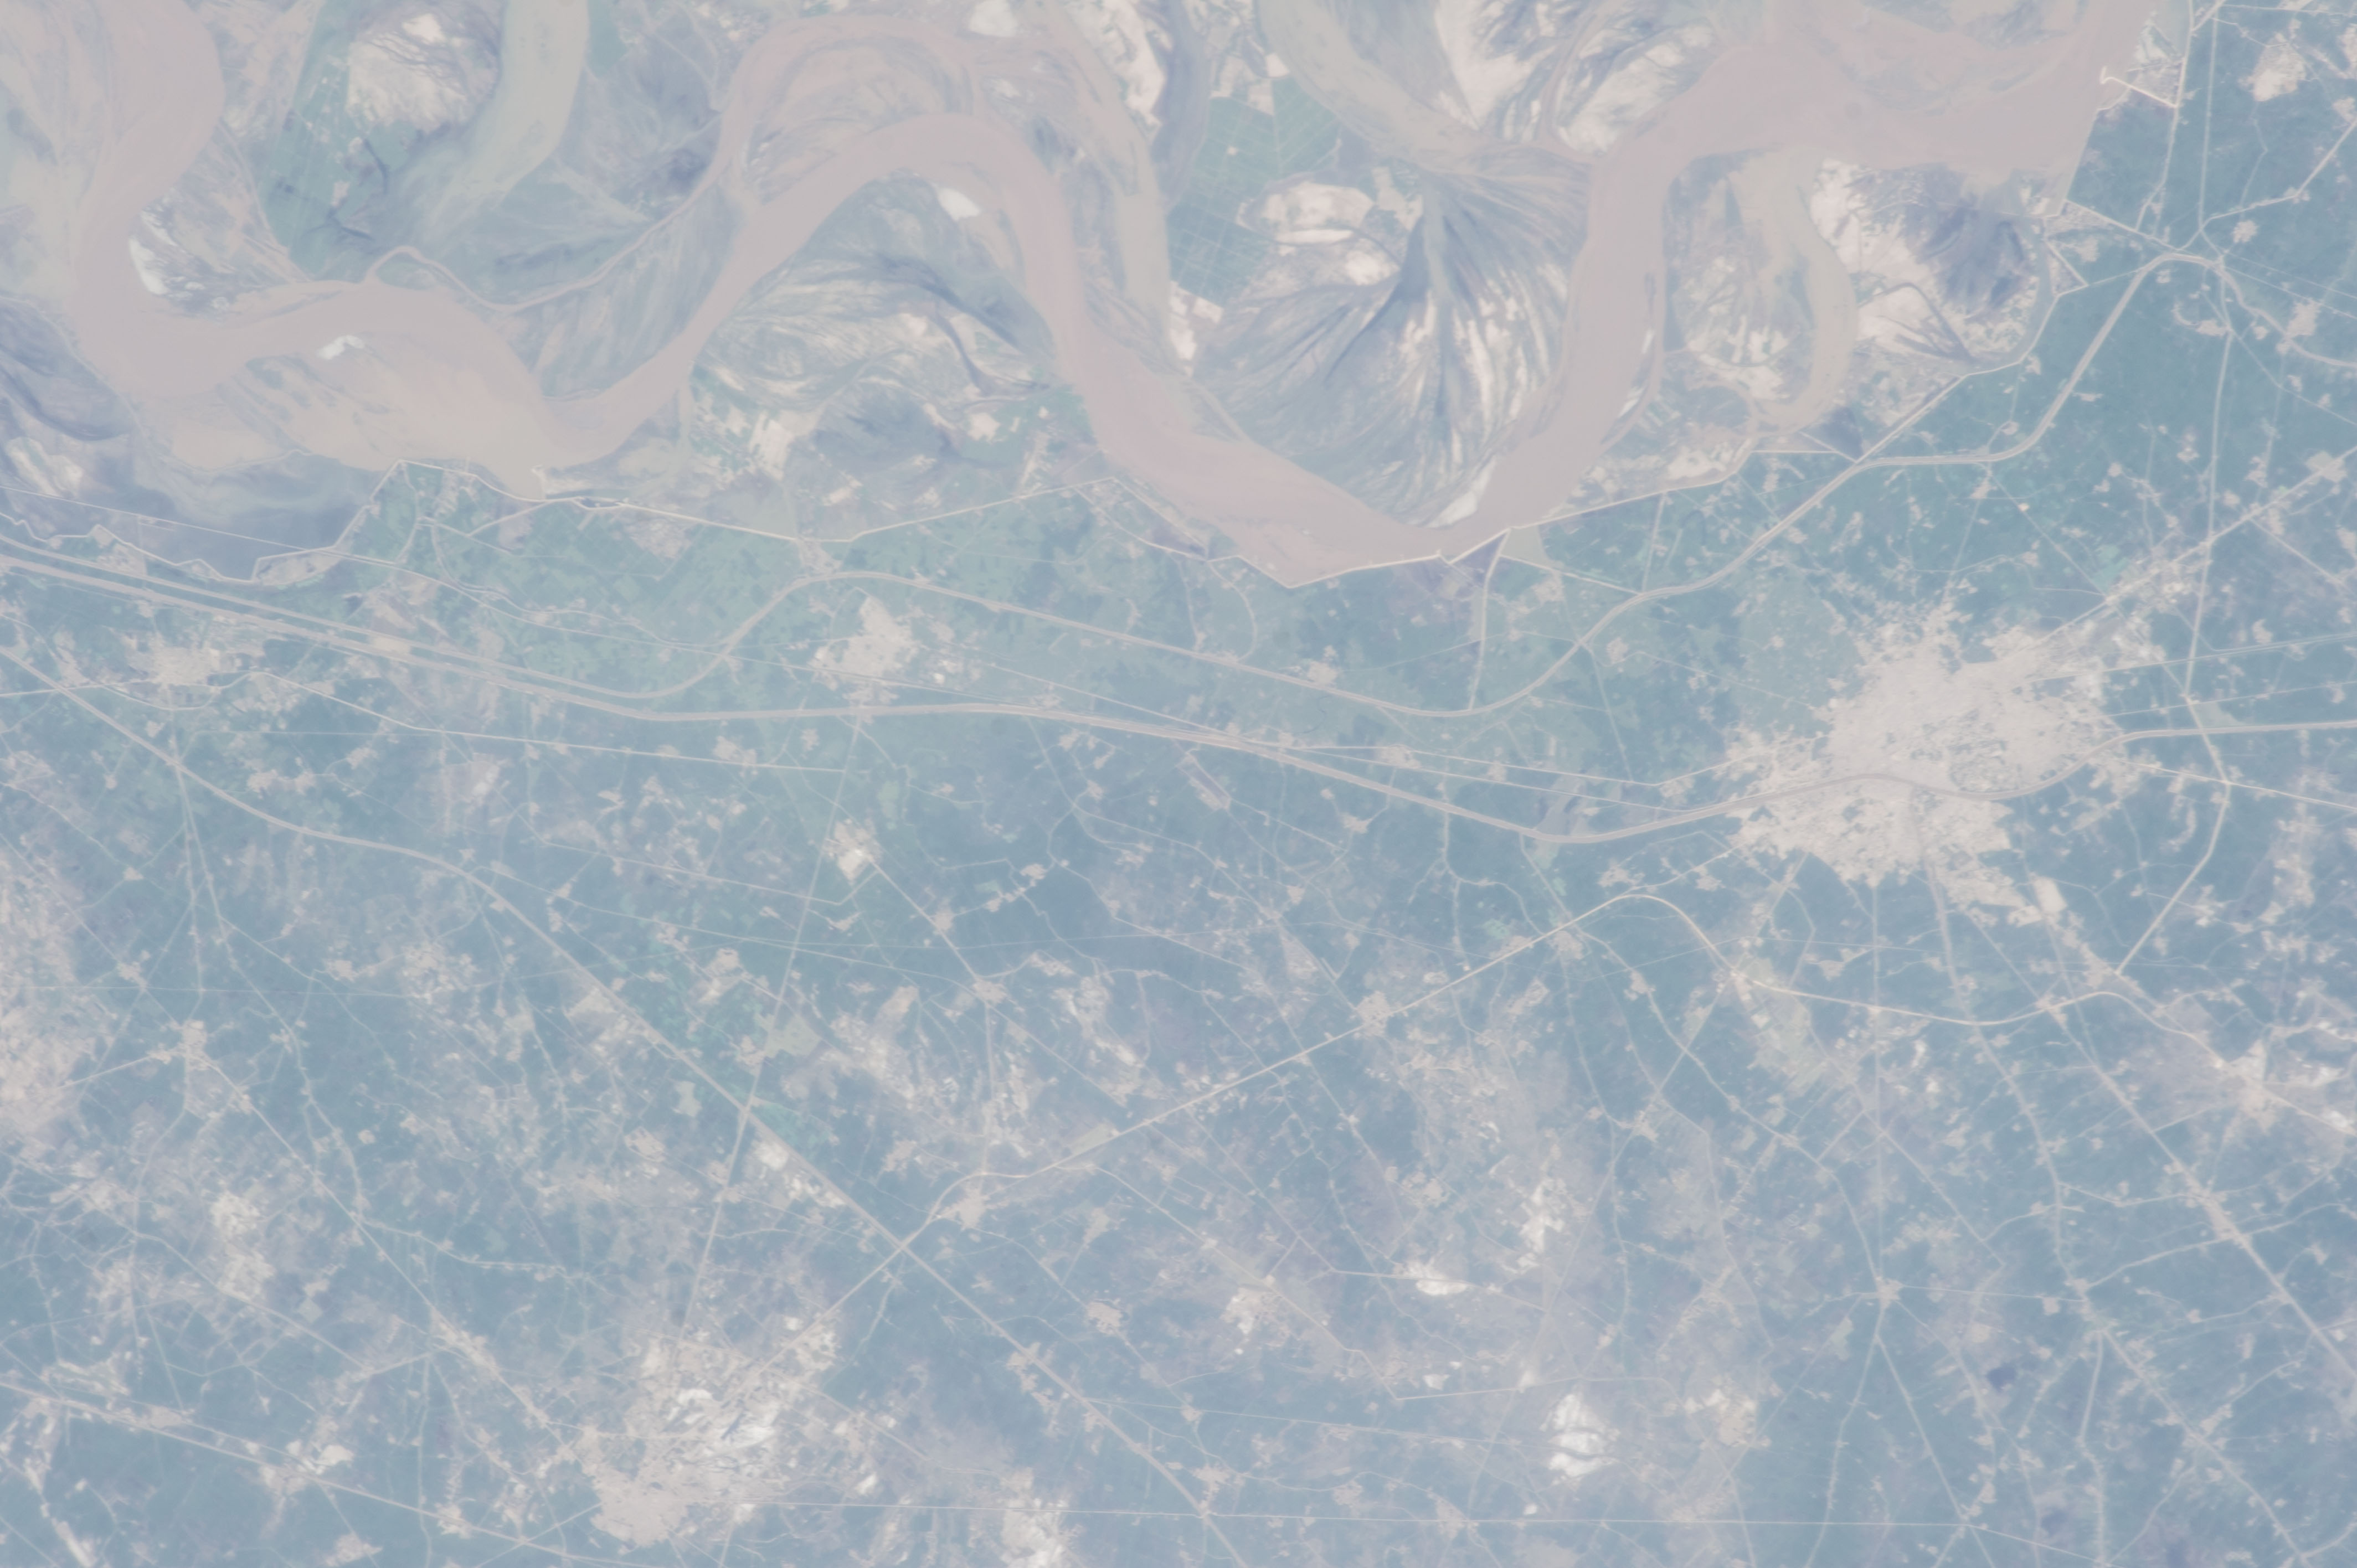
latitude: 27.6
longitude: 68.2
